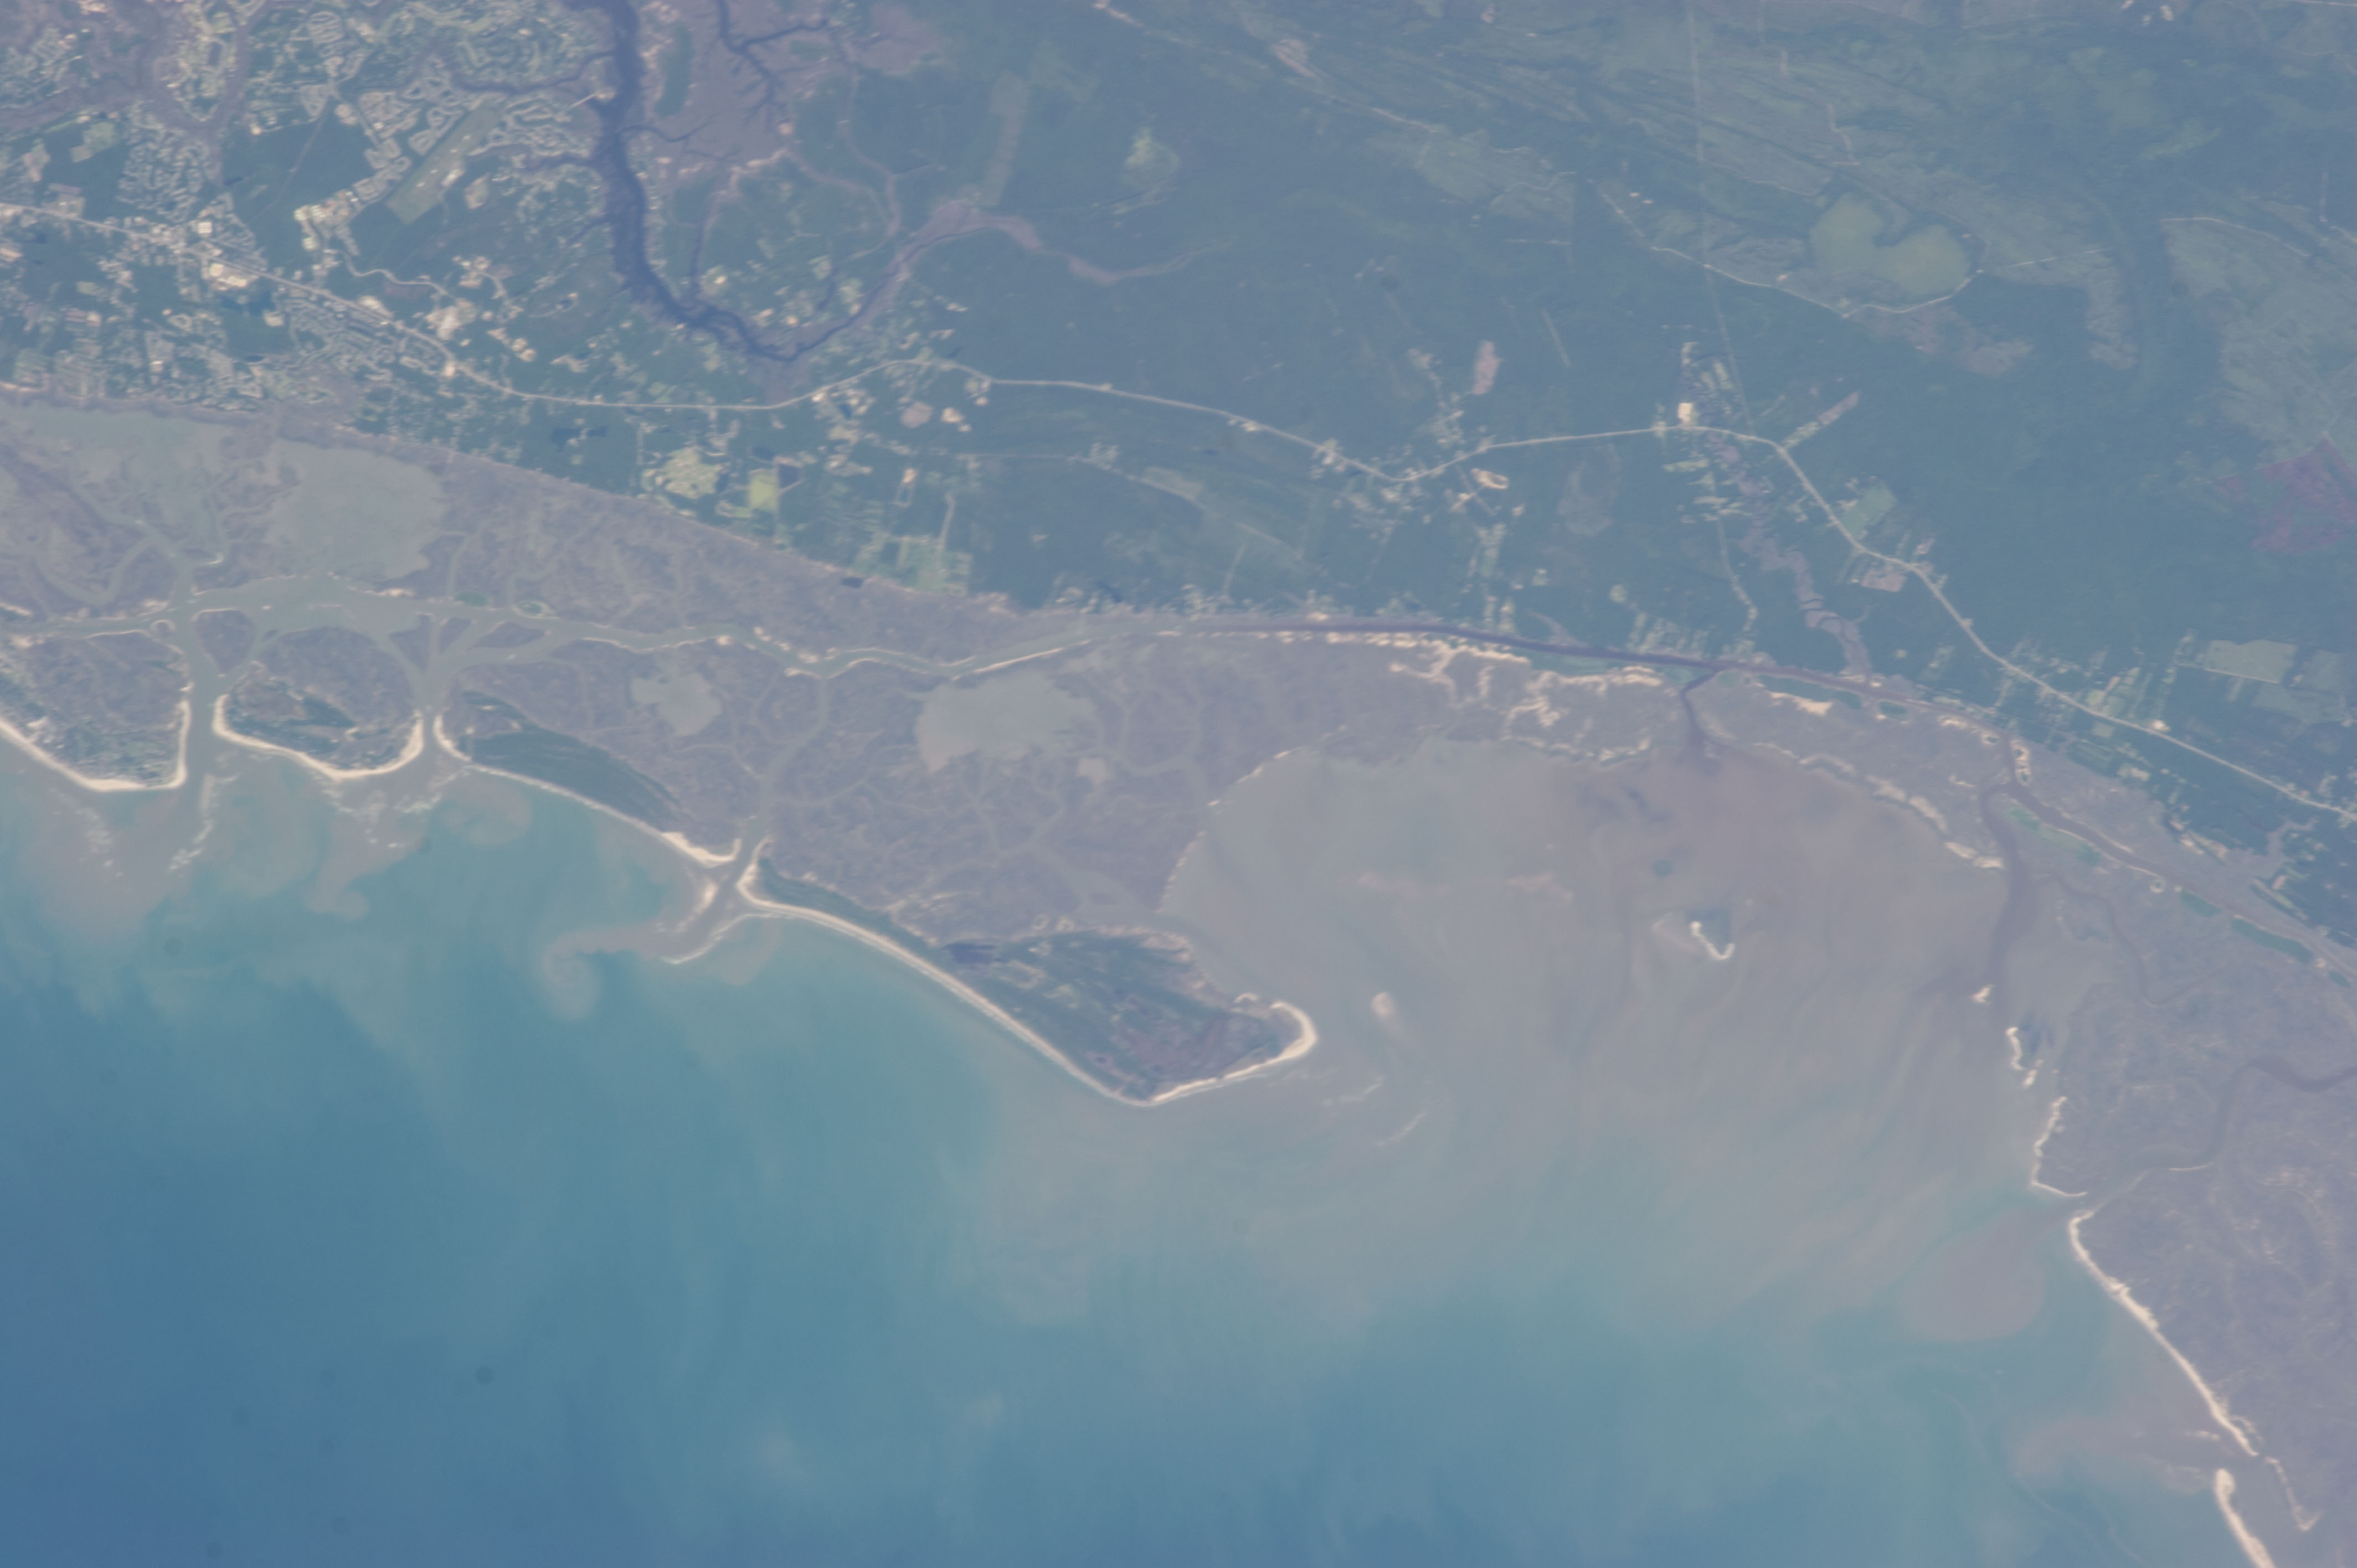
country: USA-SOUTH CAROLINA
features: ATLANTIC O., SED., BULLS B., BULL I., RACOON KEY, WETLANDS, CANAL, ROADS
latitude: 32.9
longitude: -79.6
